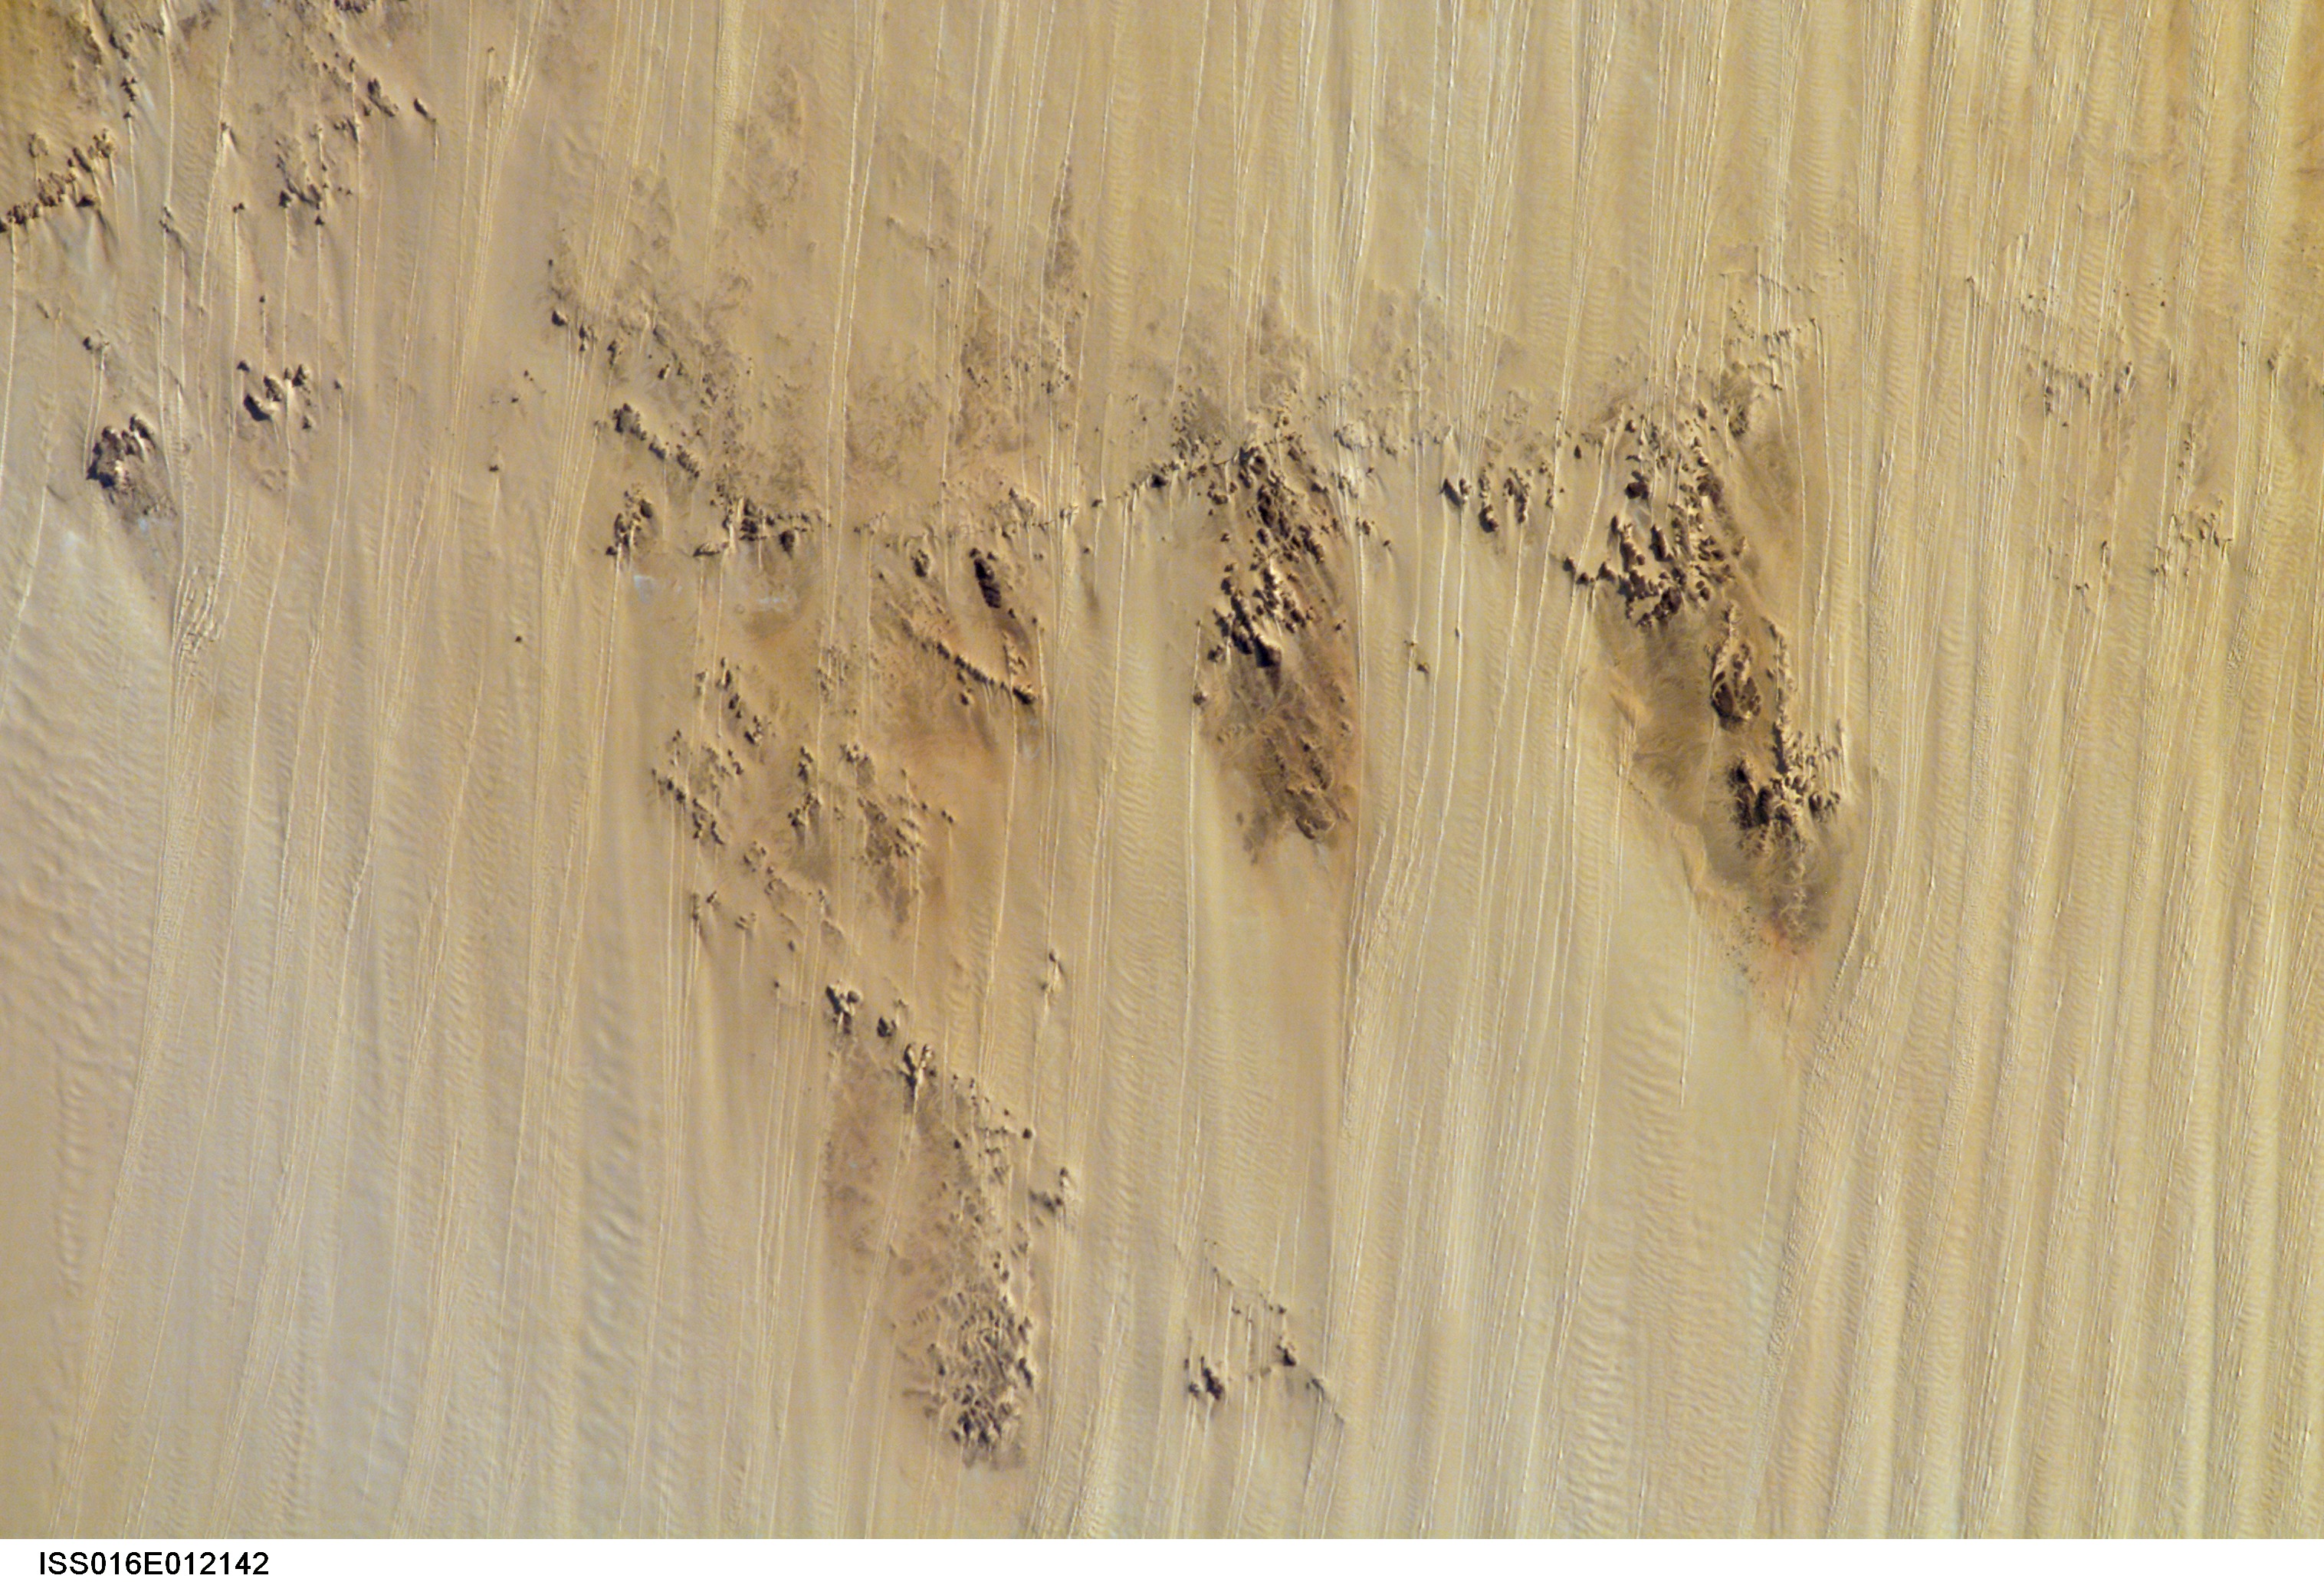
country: NIGER
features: GRAND ERG OF BILMA, OUTCROPS
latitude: 18.5
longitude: 13.0
